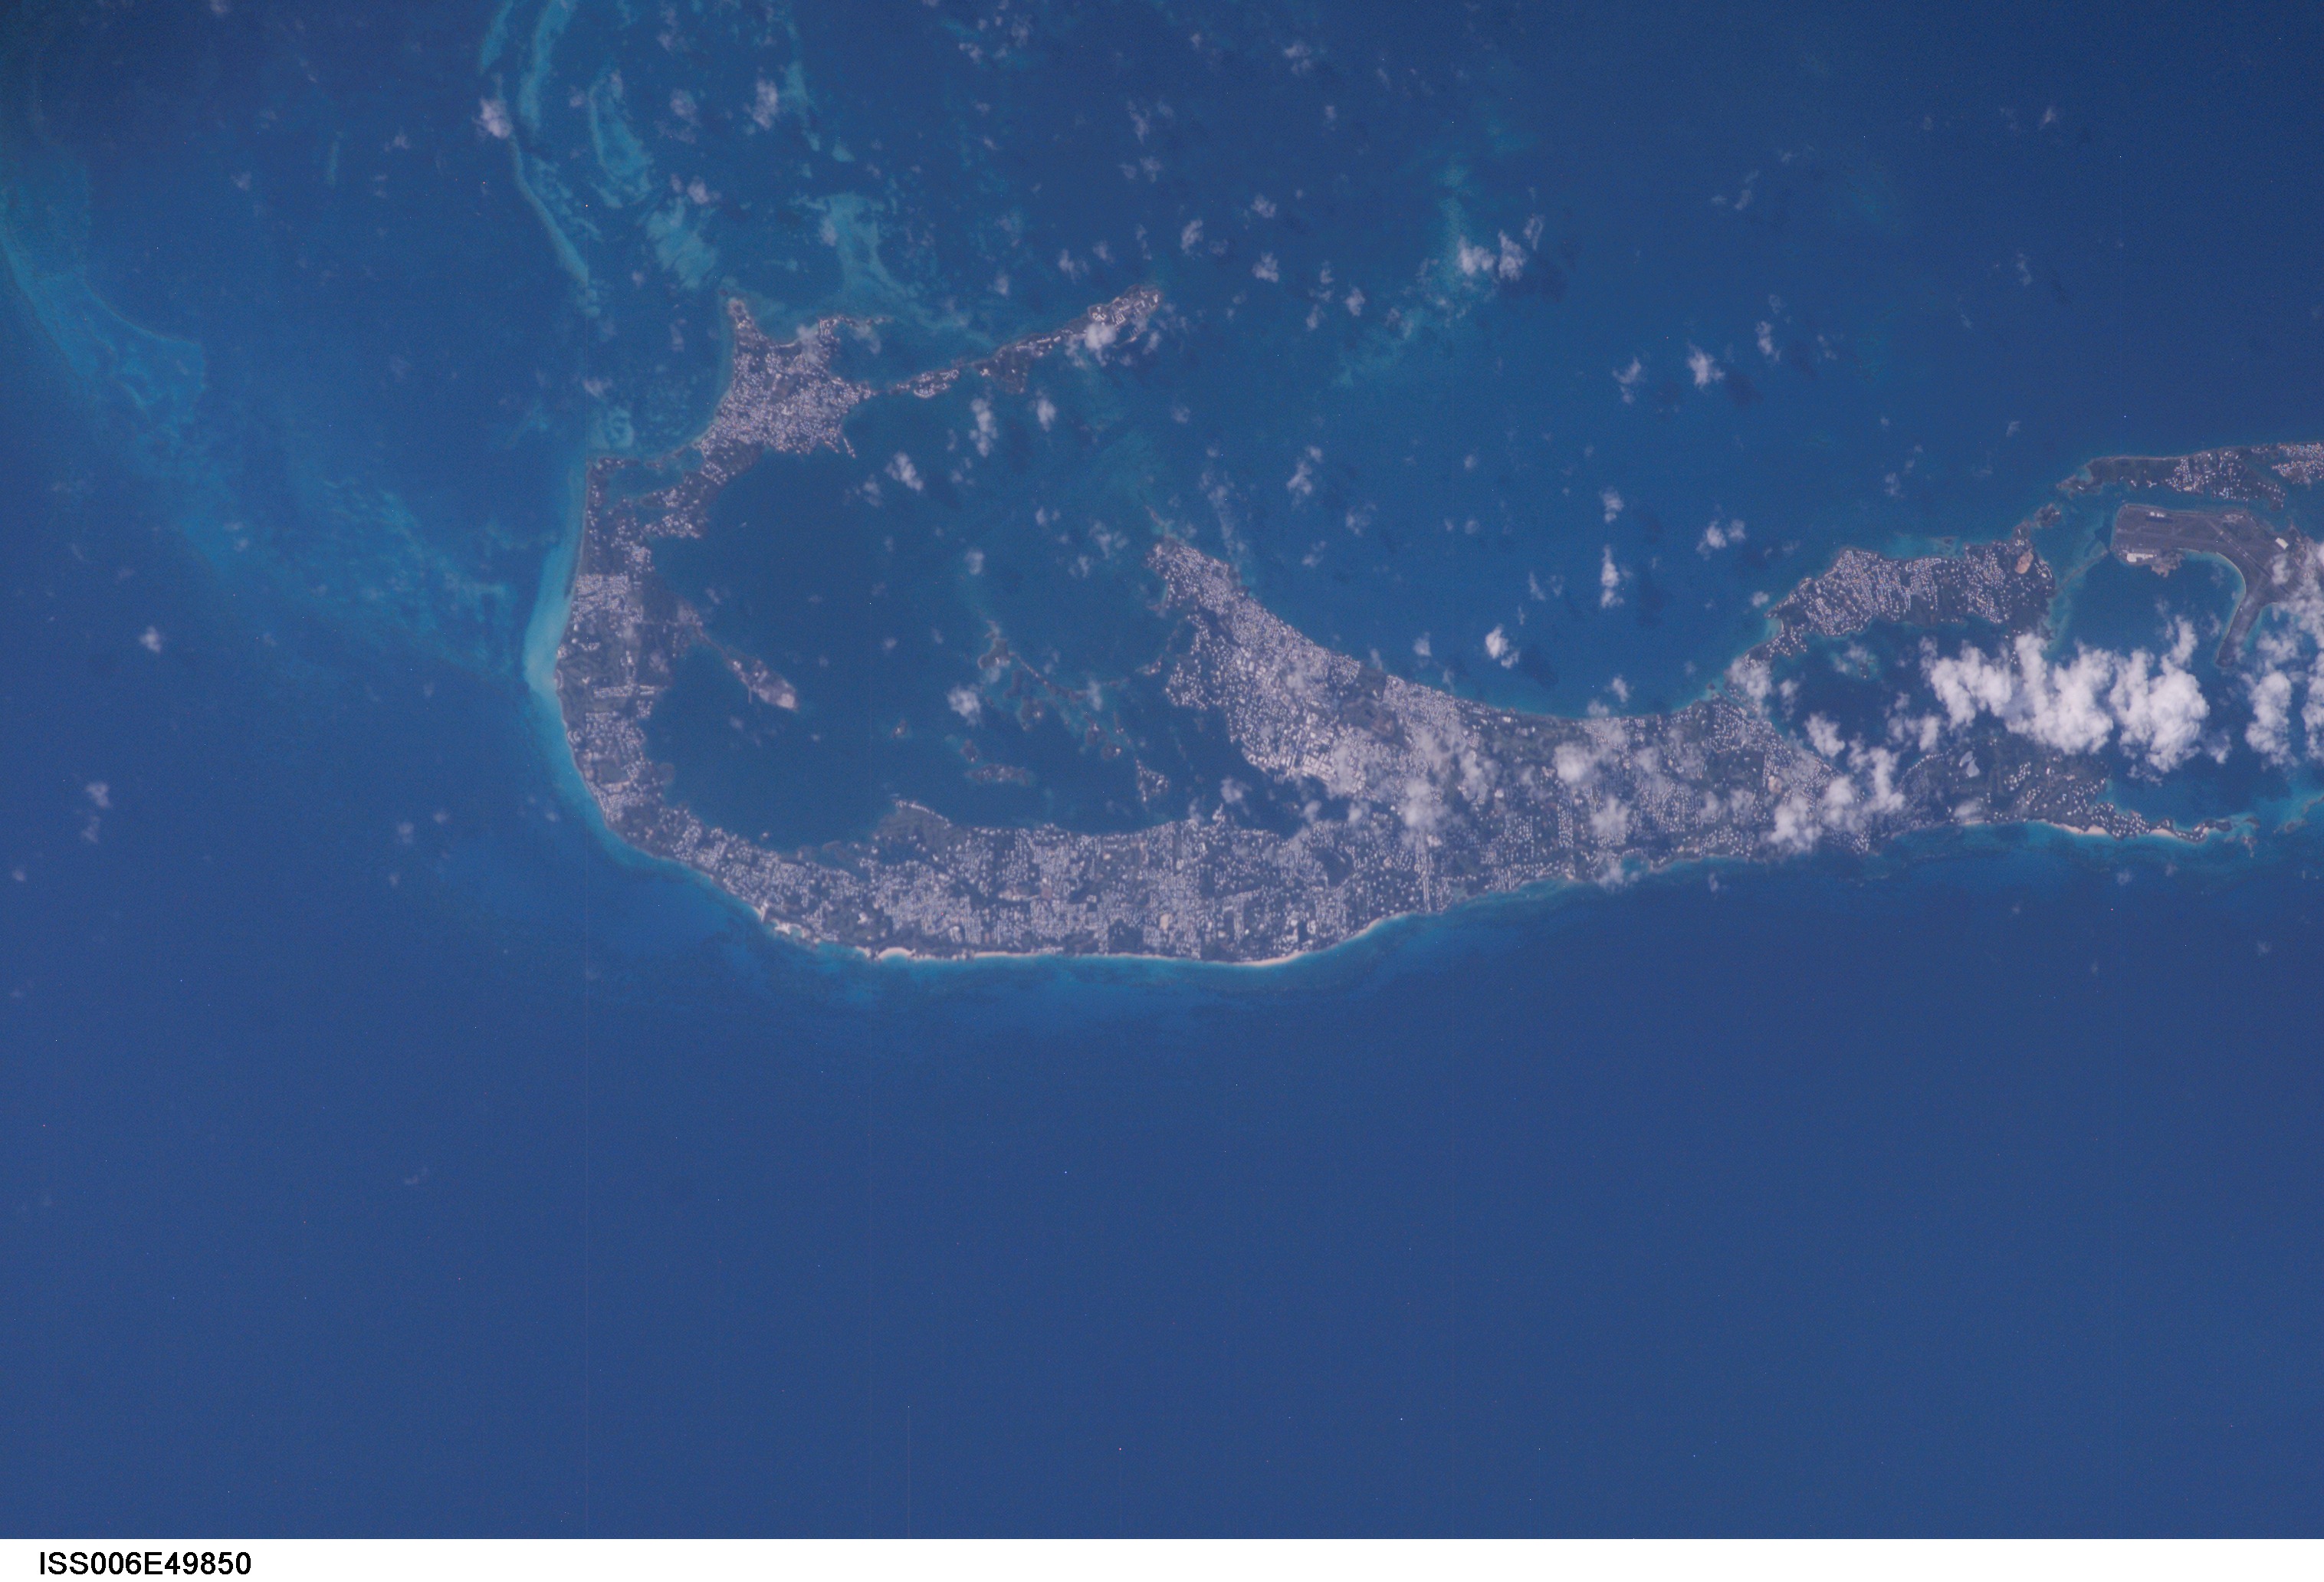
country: BERMUDA
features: WEST BERMUDA ISLAND
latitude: 32.3
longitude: -64.8
